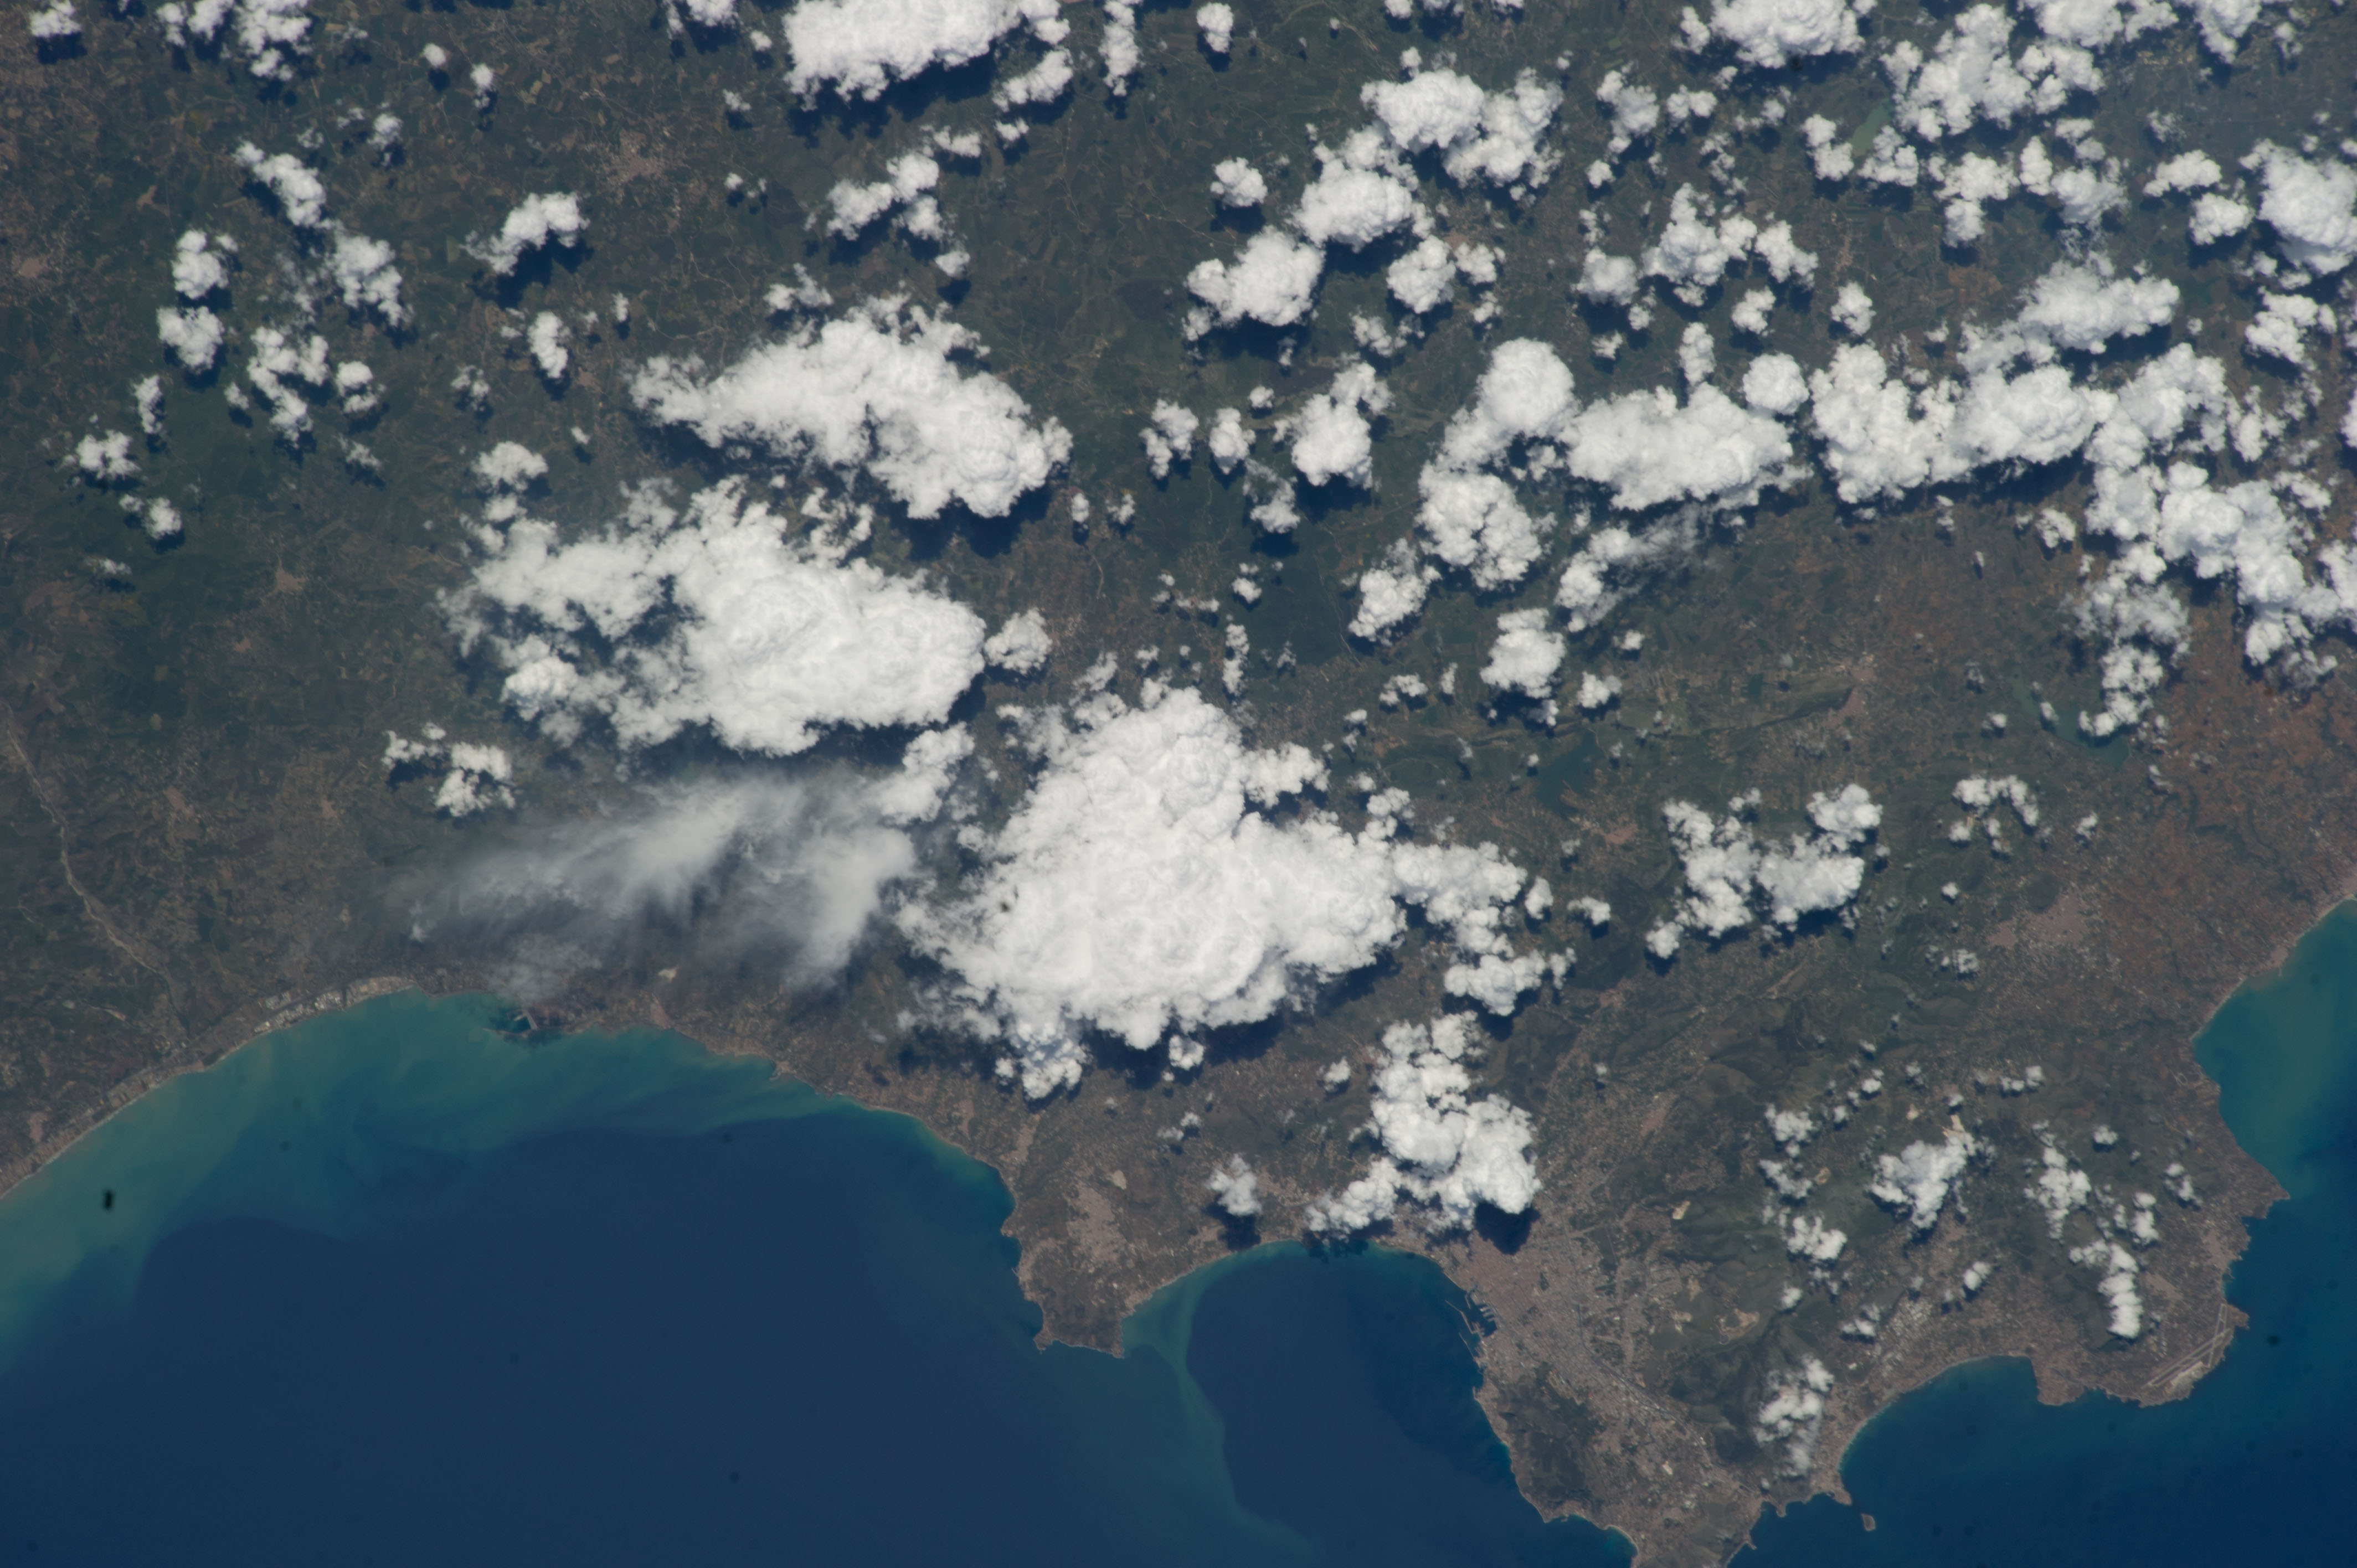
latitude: 38.0
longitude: 13.4
